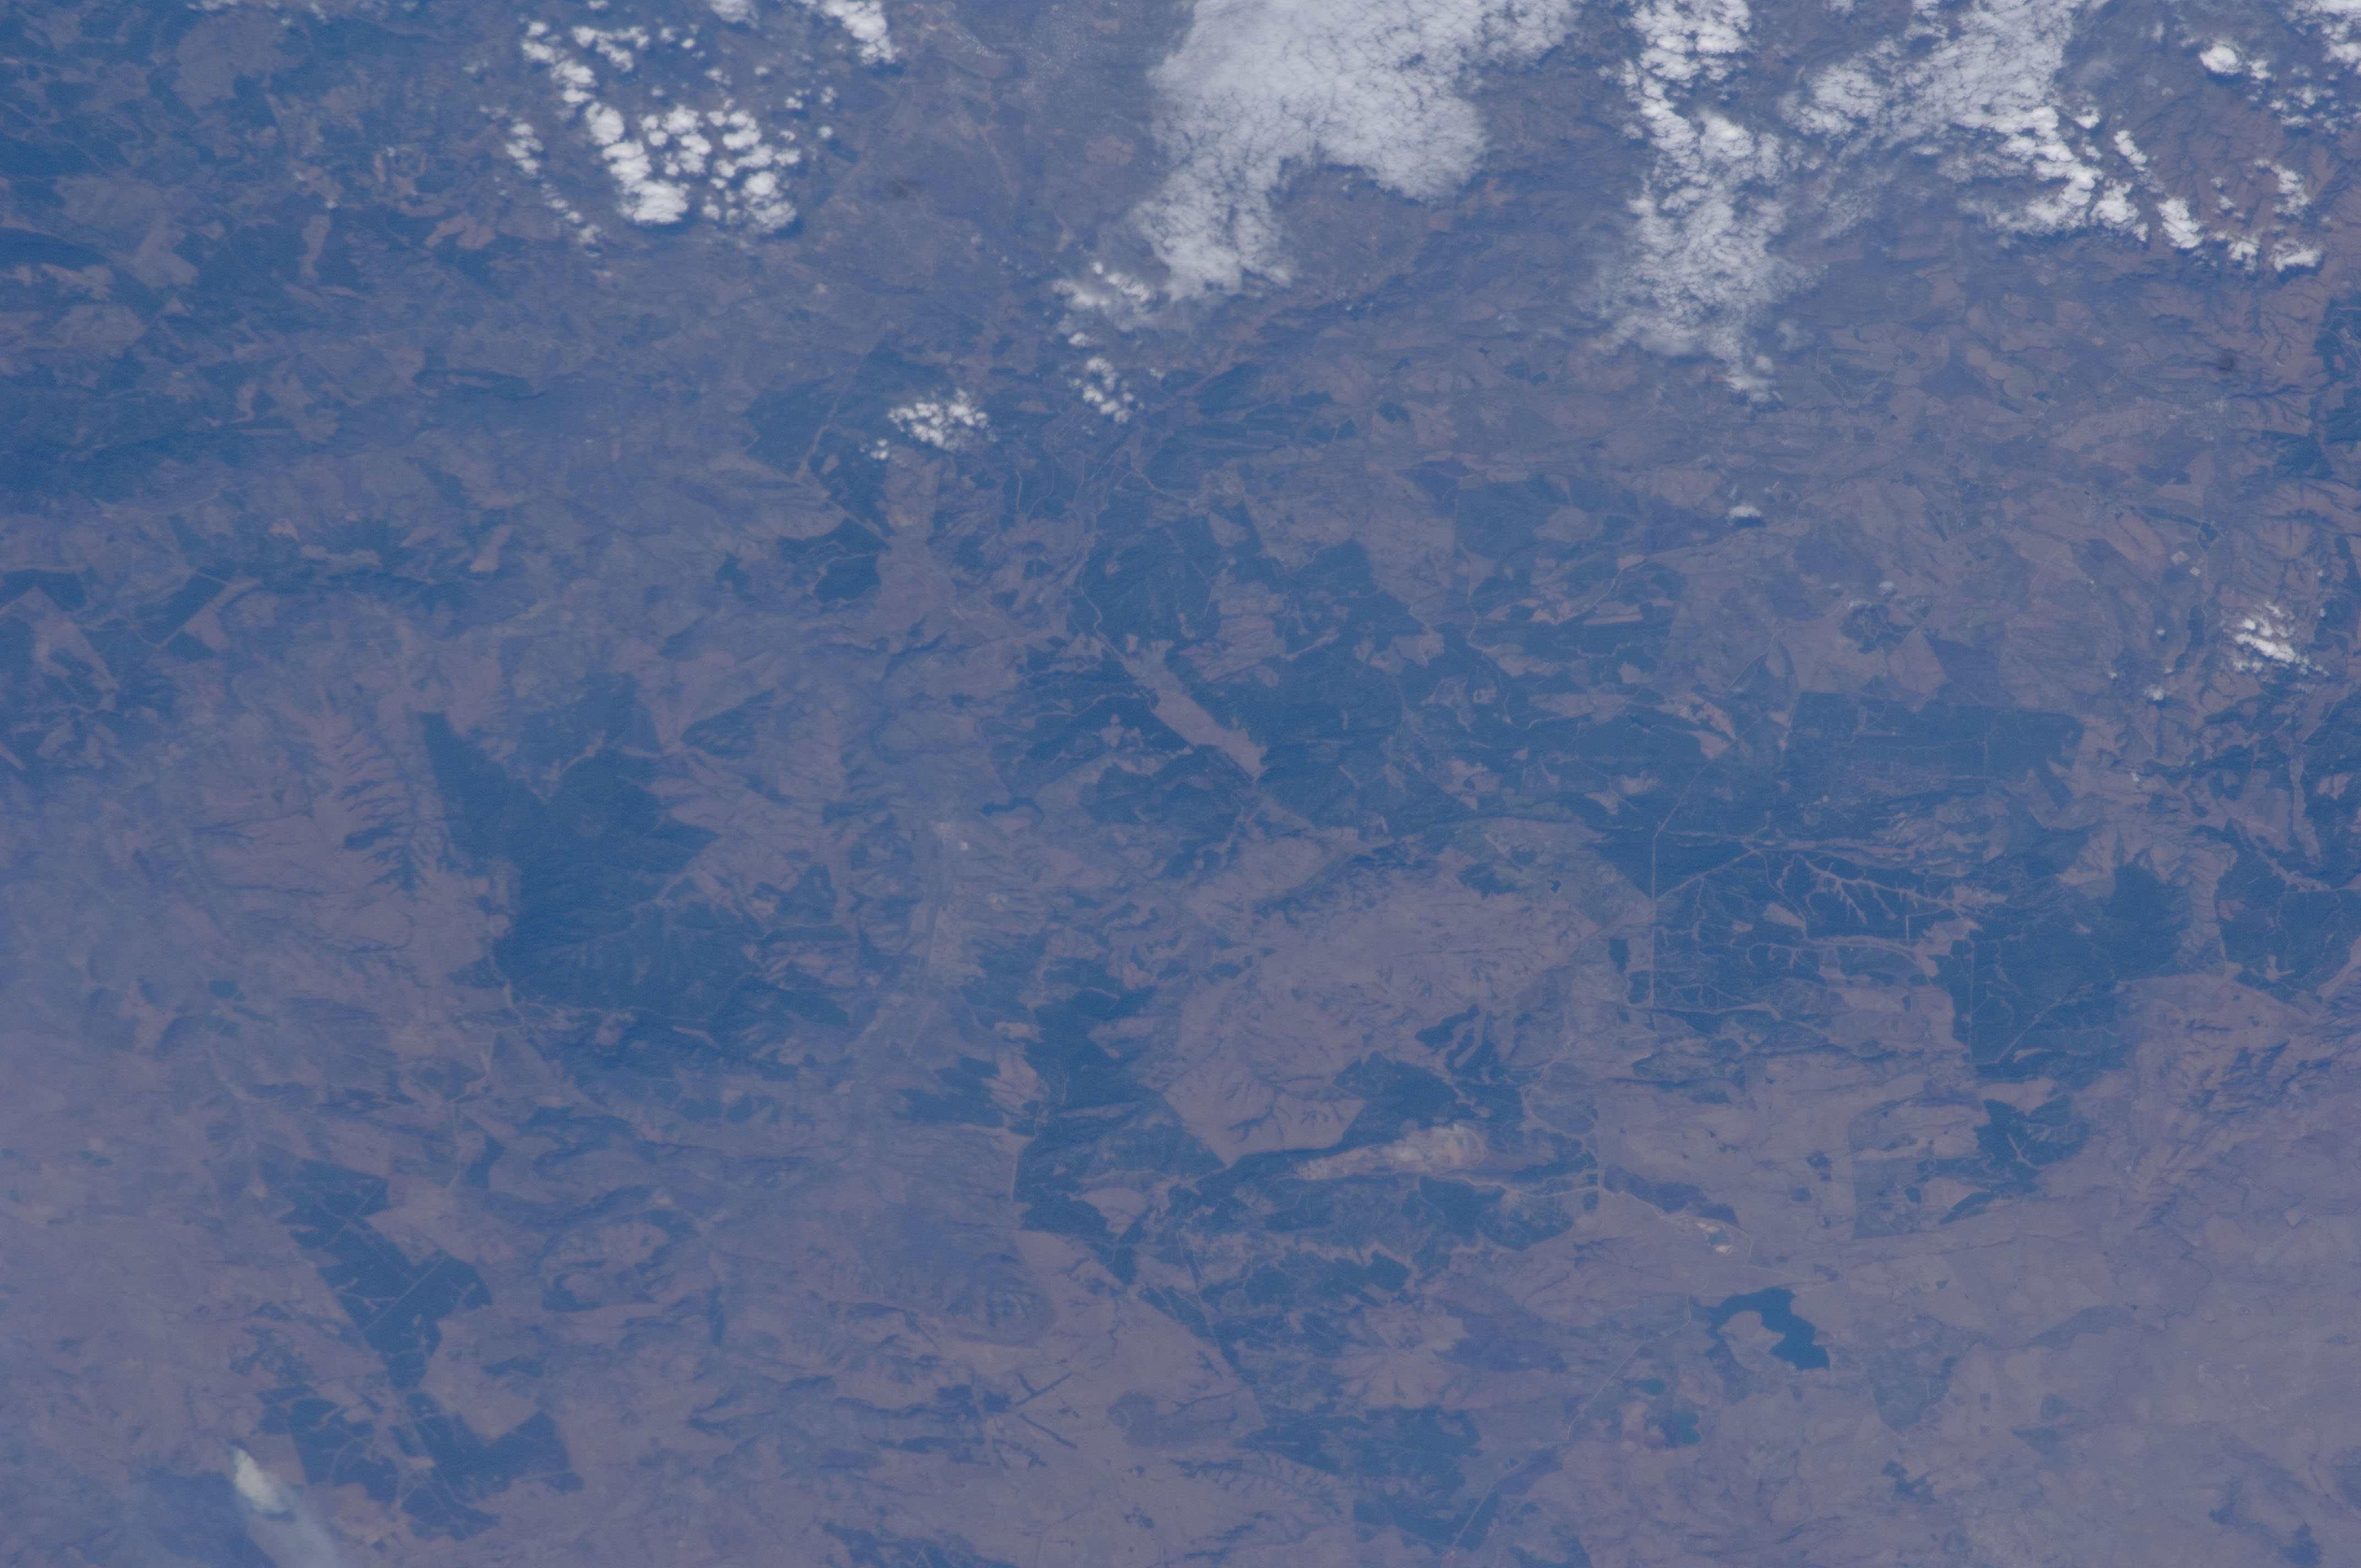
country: REPUBLIC SOUTH AFRICA
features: KOMATI R. VALLEY, TIMBER
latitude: -25.6
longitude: 30.6
